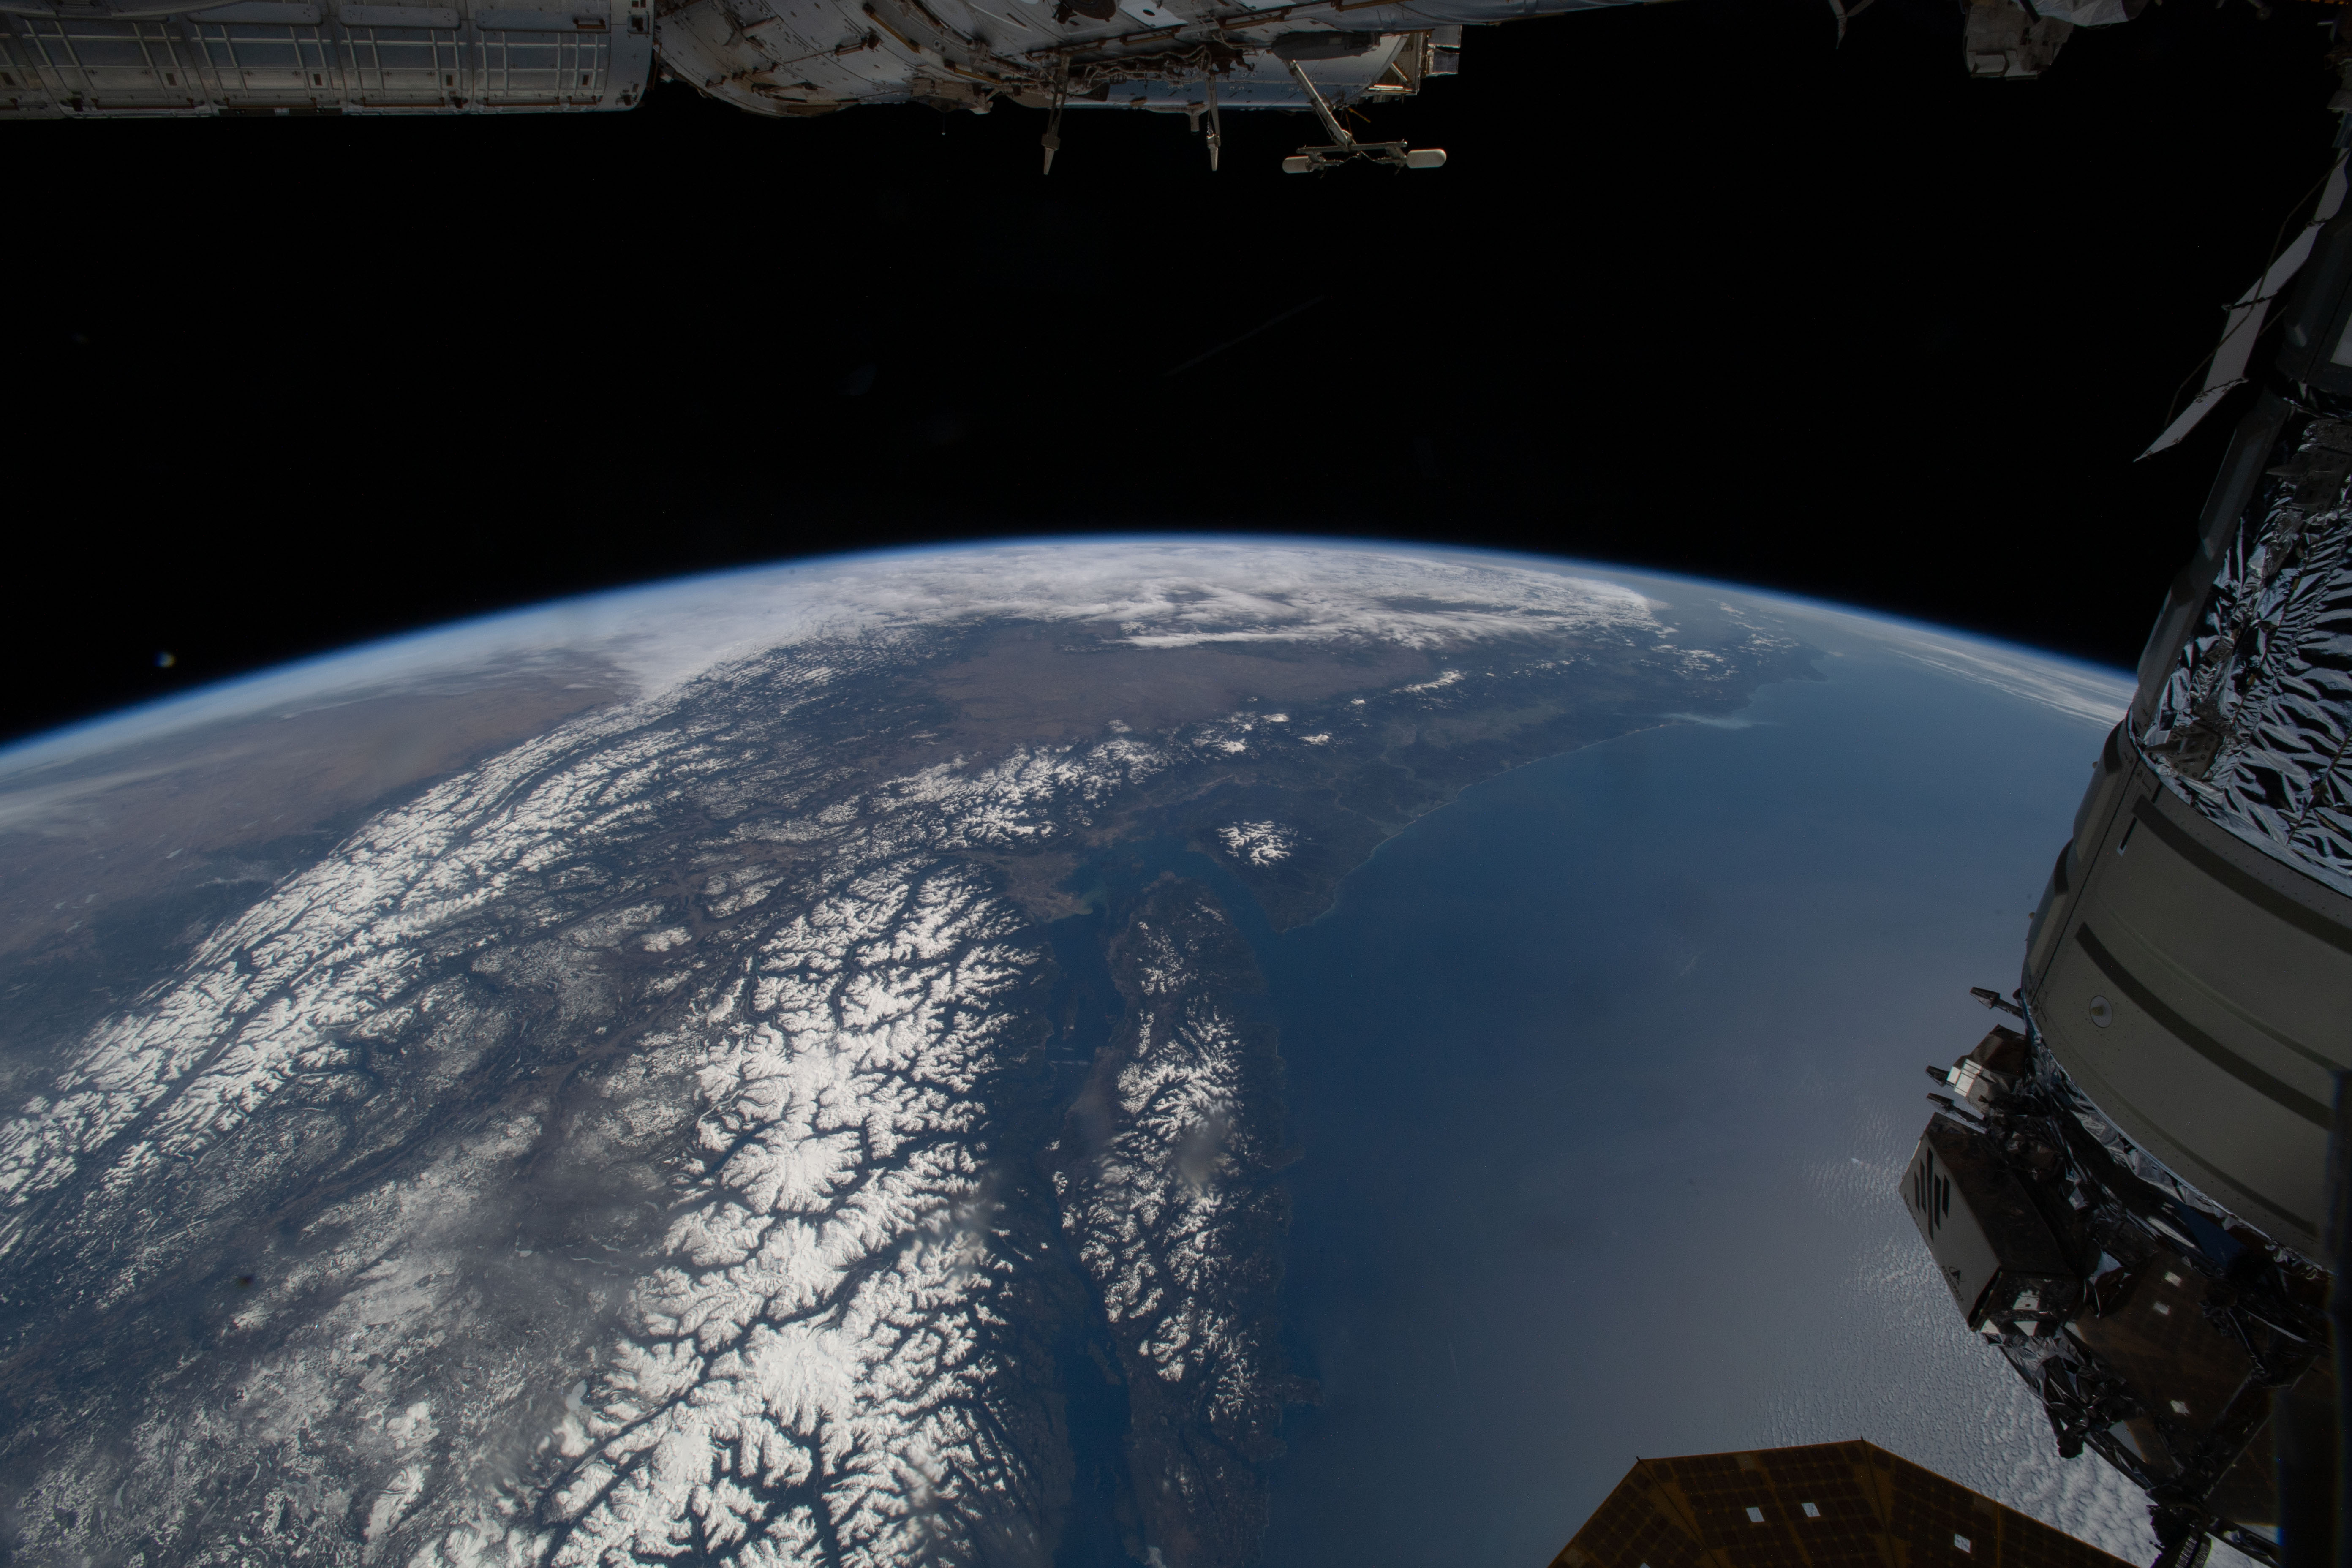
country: USA-WASHINGTON
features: EARTH LIMB, ISS, PACIFIC OCEAN, WADDINGTON RANGE, FRANKLIN GLACIER, SNOW
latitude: 48.5
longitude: -125.0
